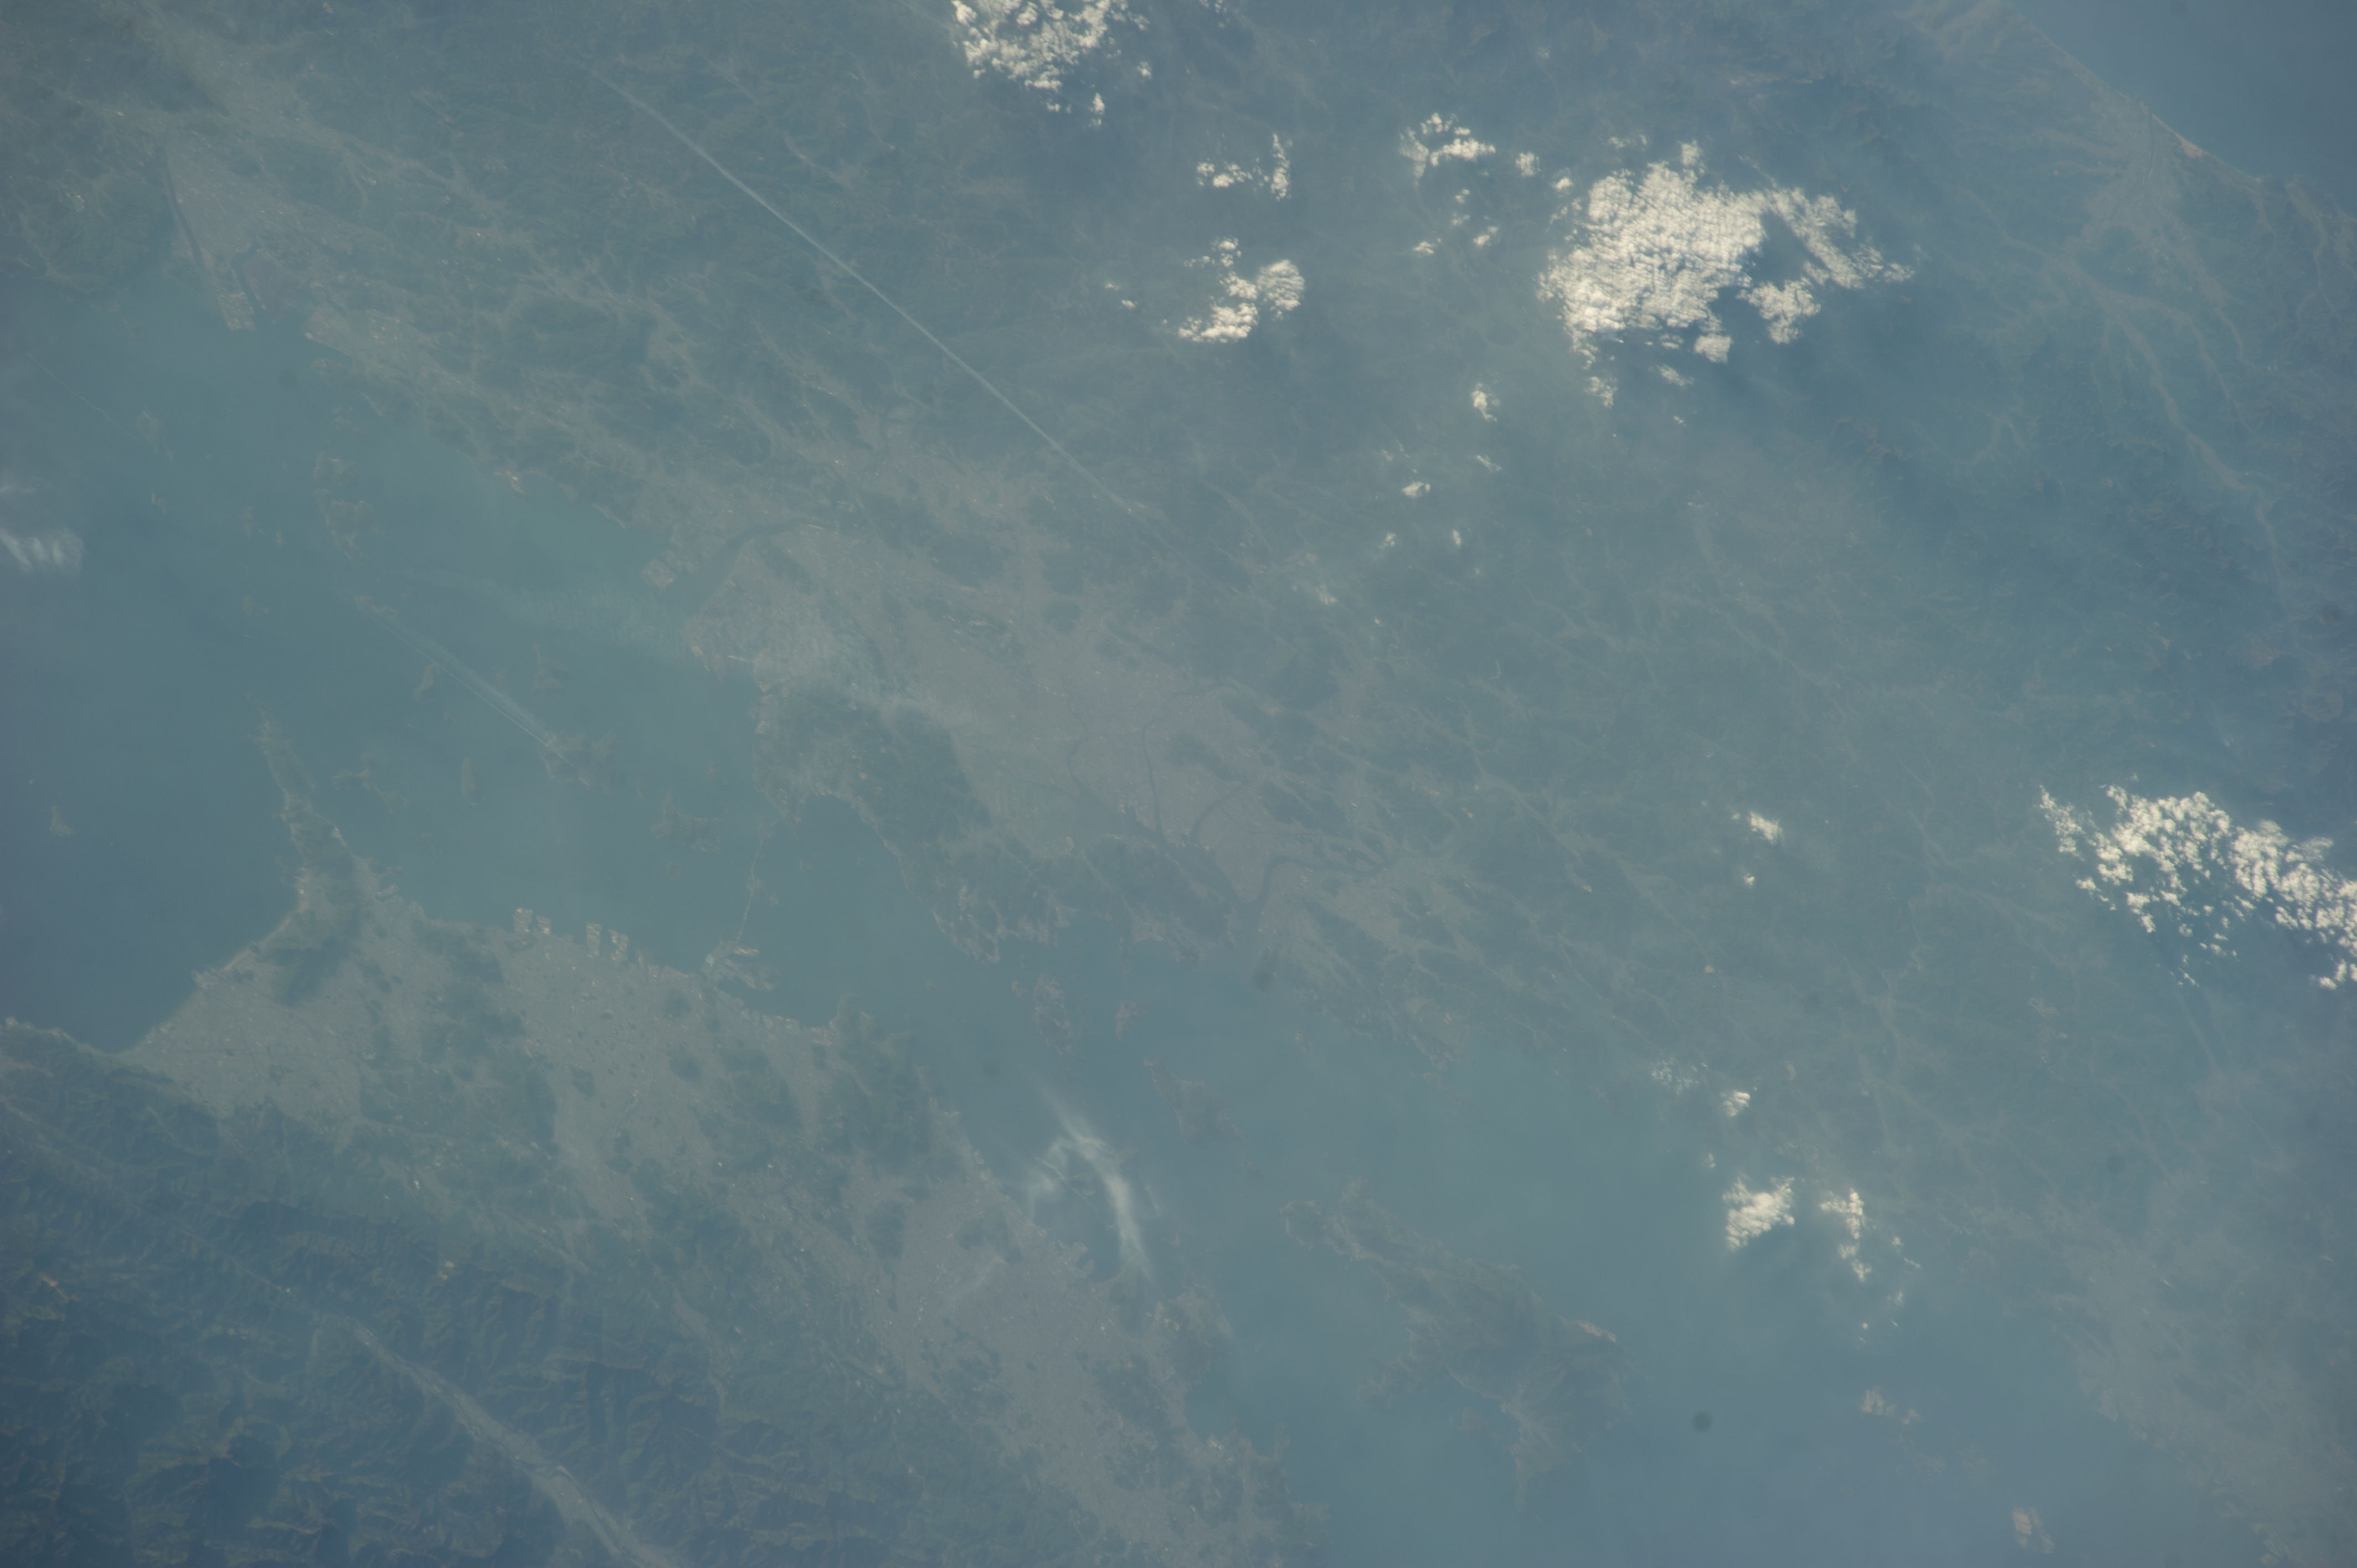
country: JAPAN
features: SETO INLAND SEA, KAGAWA PREFECTURE, OKAYAMA PREFECTURE, SHODO ISLAND, TAKAMATSU
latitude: 34.6
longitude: 134.0
